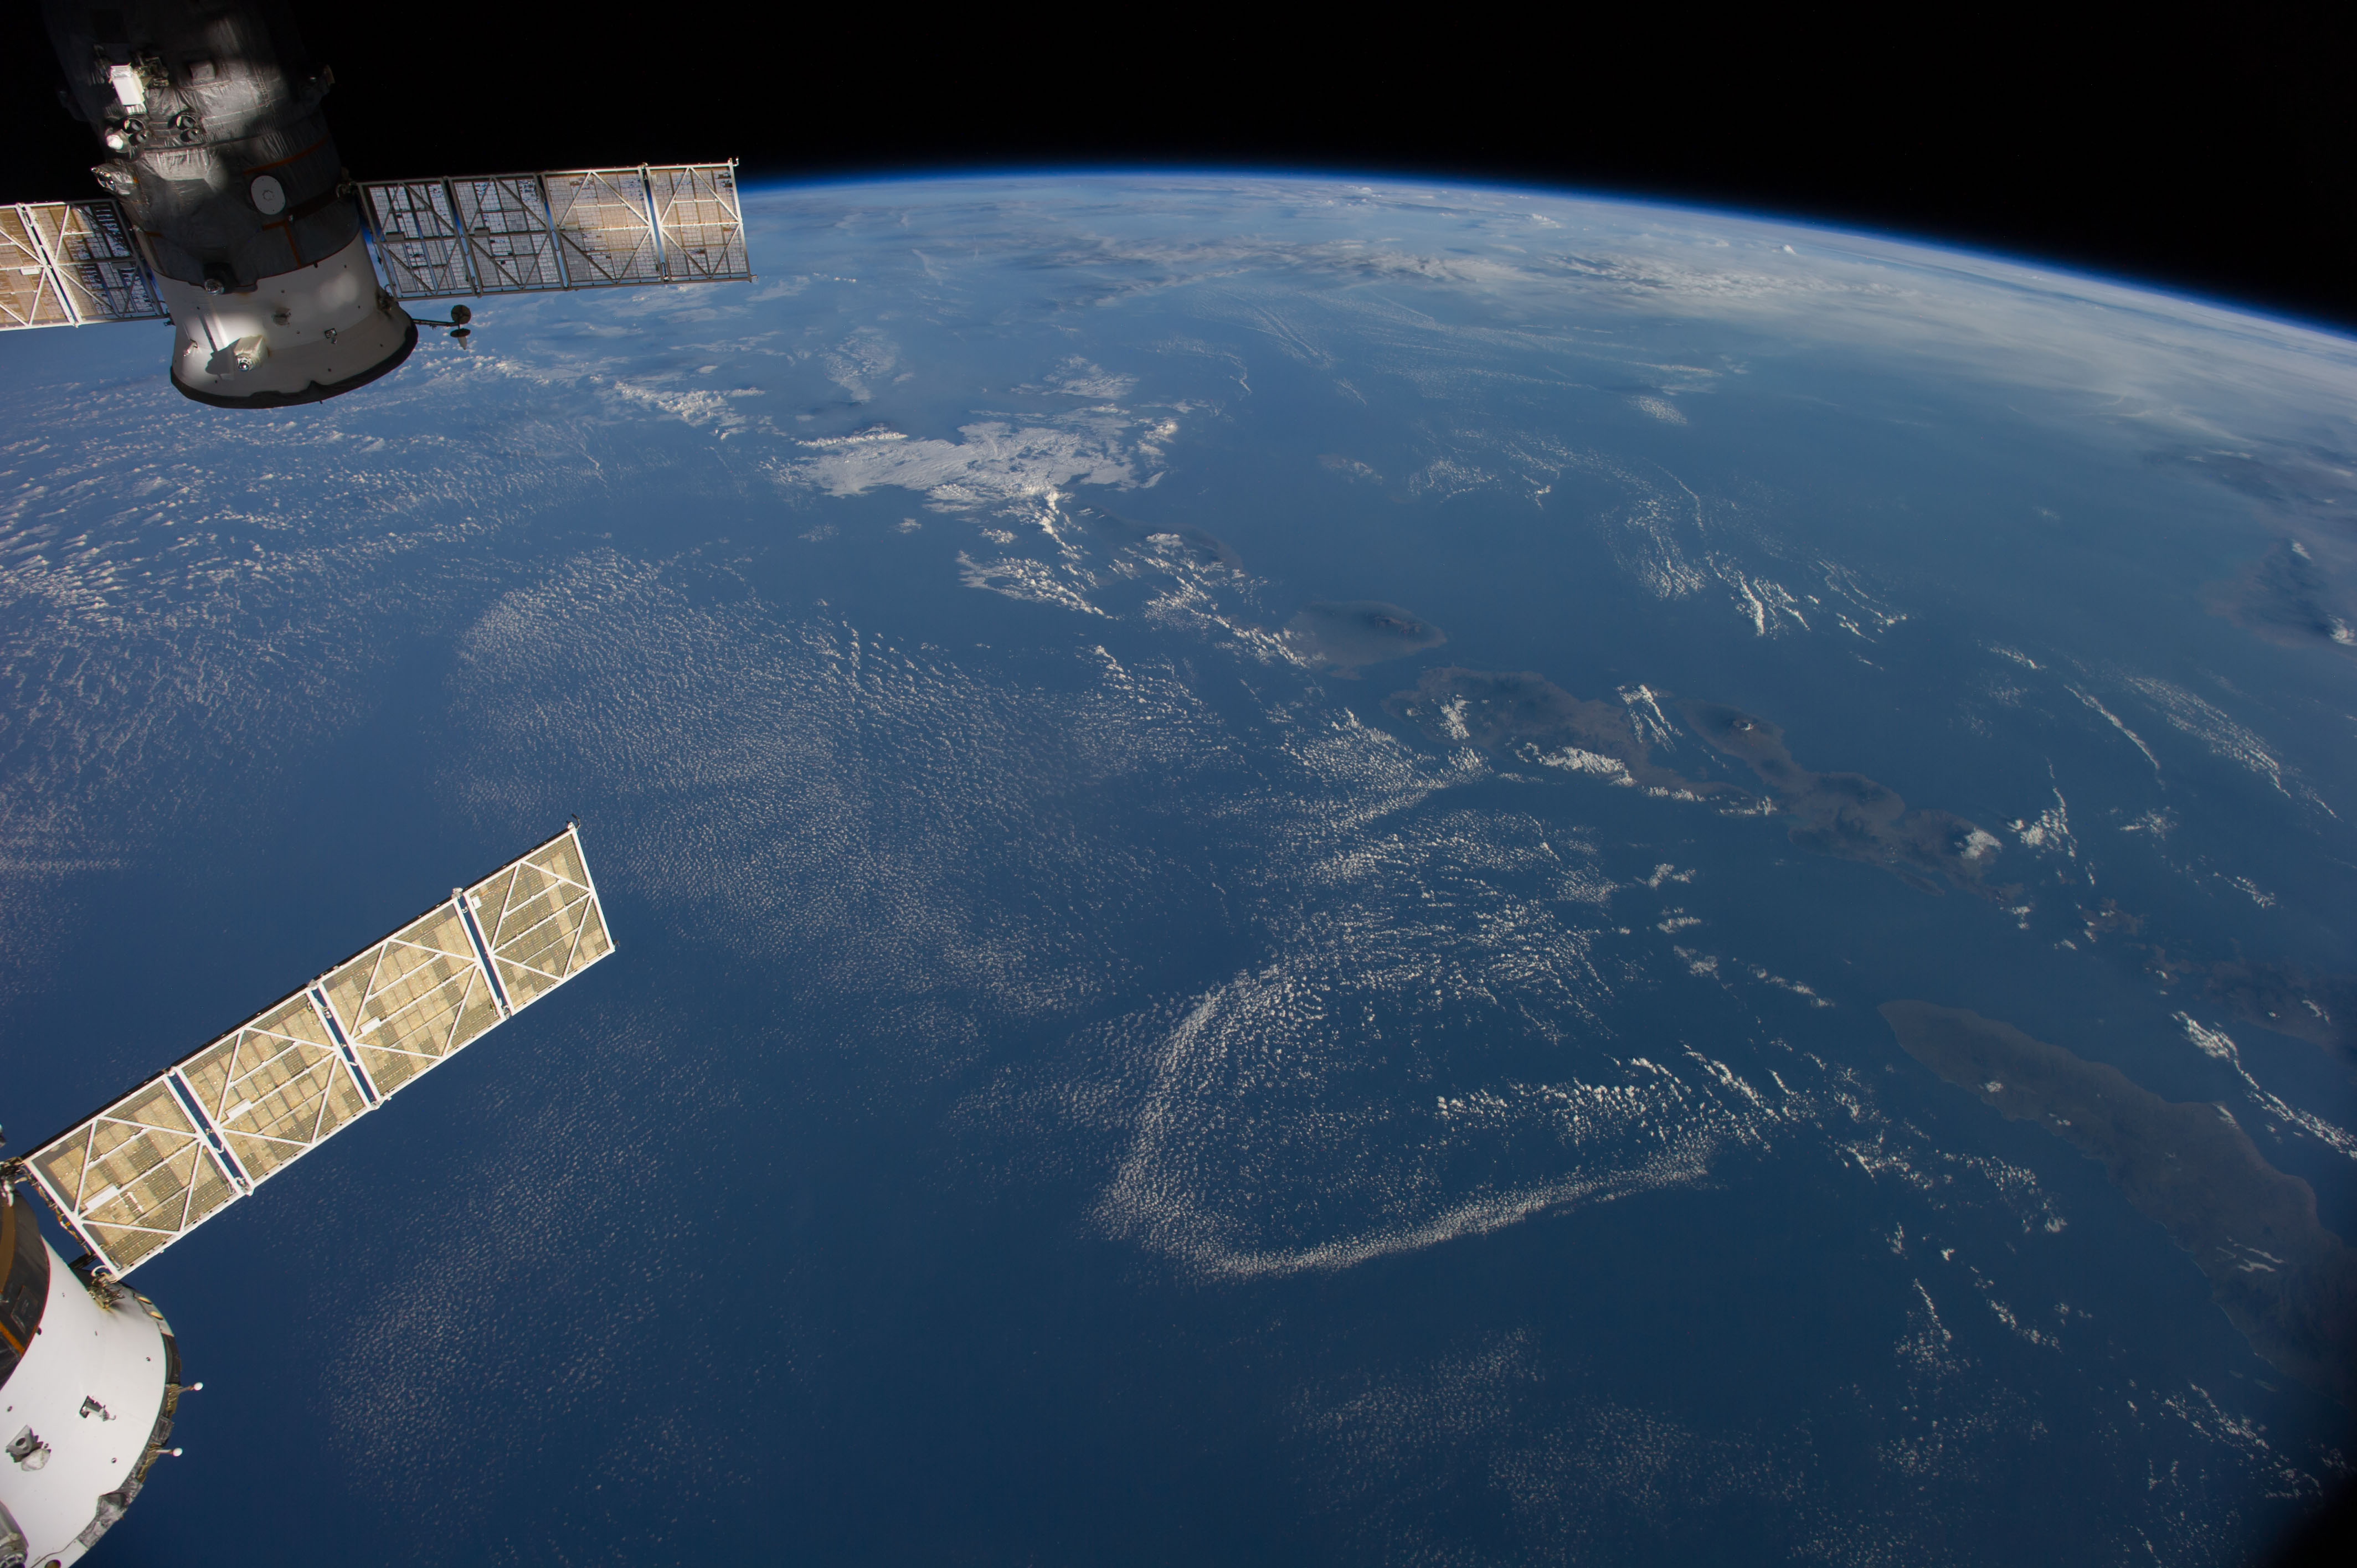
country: INDONESIA
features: BALI, W. NUSA TENGGARA, BALI S., JAVA S., MT. RINJANI, MT. TAMBORA, ATMOSPHERIC LIMB
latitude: -9.5
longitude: 116.0
